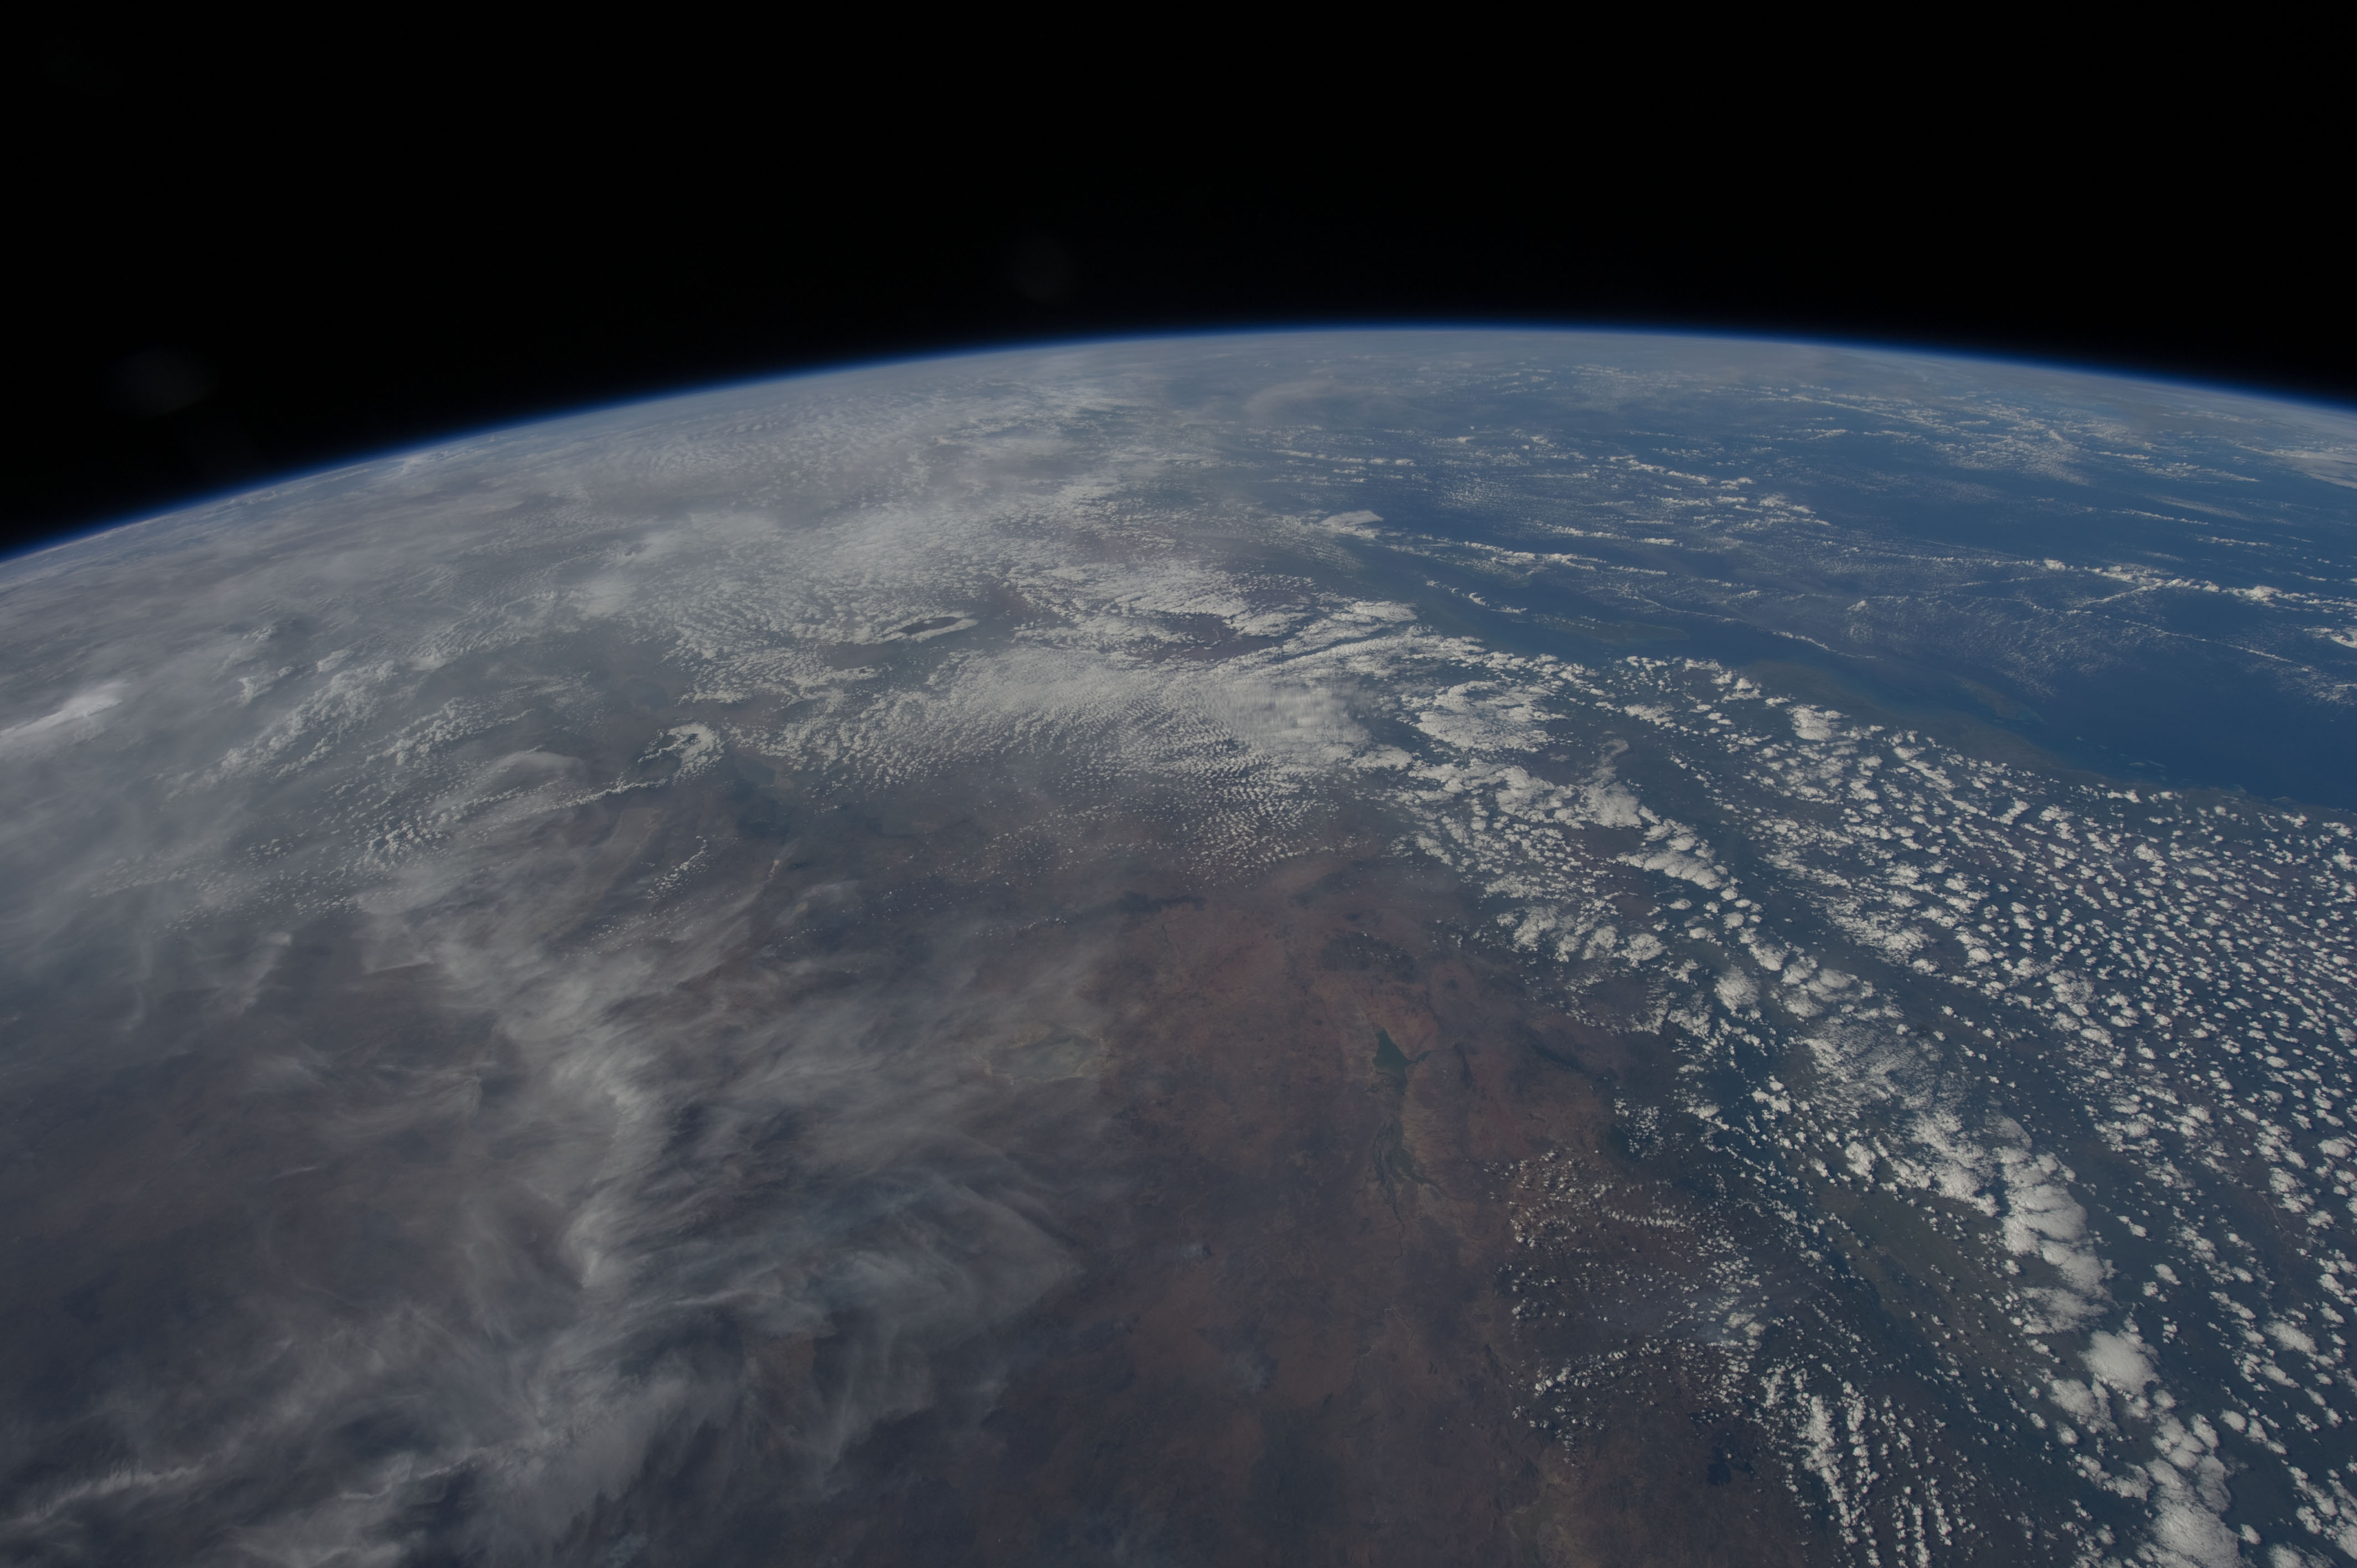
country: TANZANIA
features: PAN- MTERA RES., INDIAN O.
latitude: -7.5
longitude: 36.5
